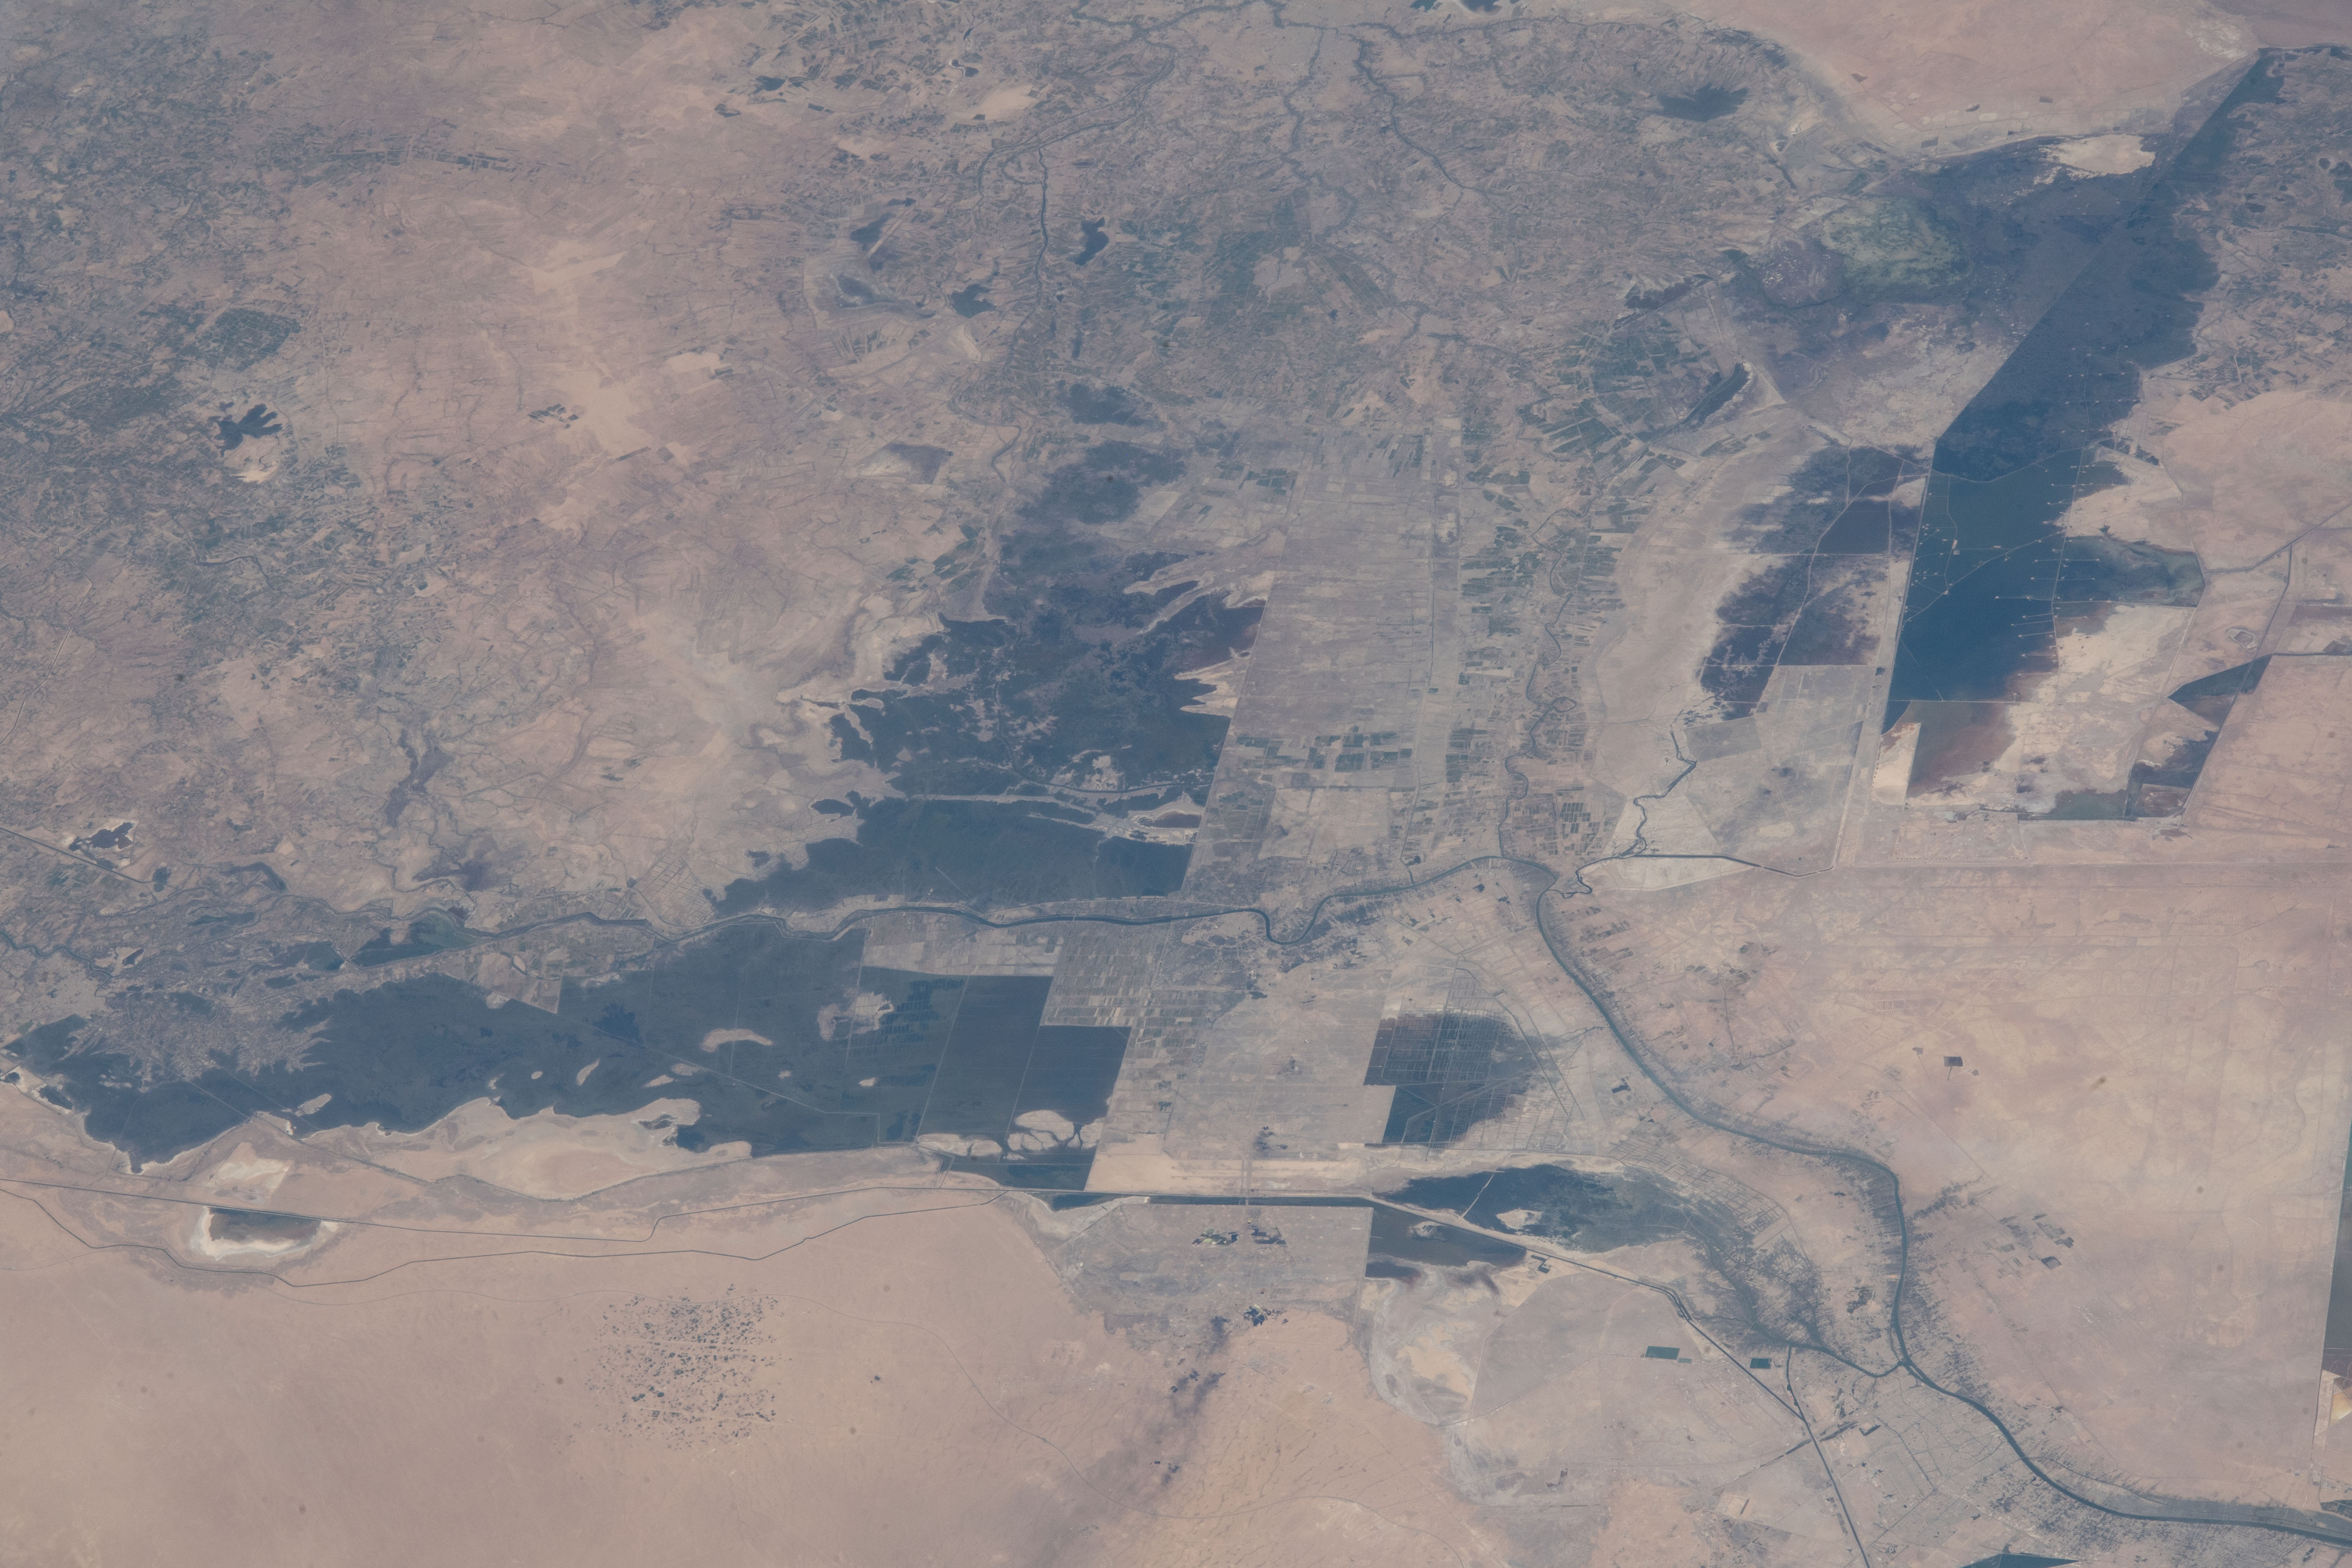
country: IRAQ
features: IRAN,ARVAND RIVER,SHATT AL-ARAB RIVER,IRAQI MARSHES,AL-CHIBAYISH DISTRICT,CITY OF BASRAH
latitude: 31.1
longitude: 47.2
